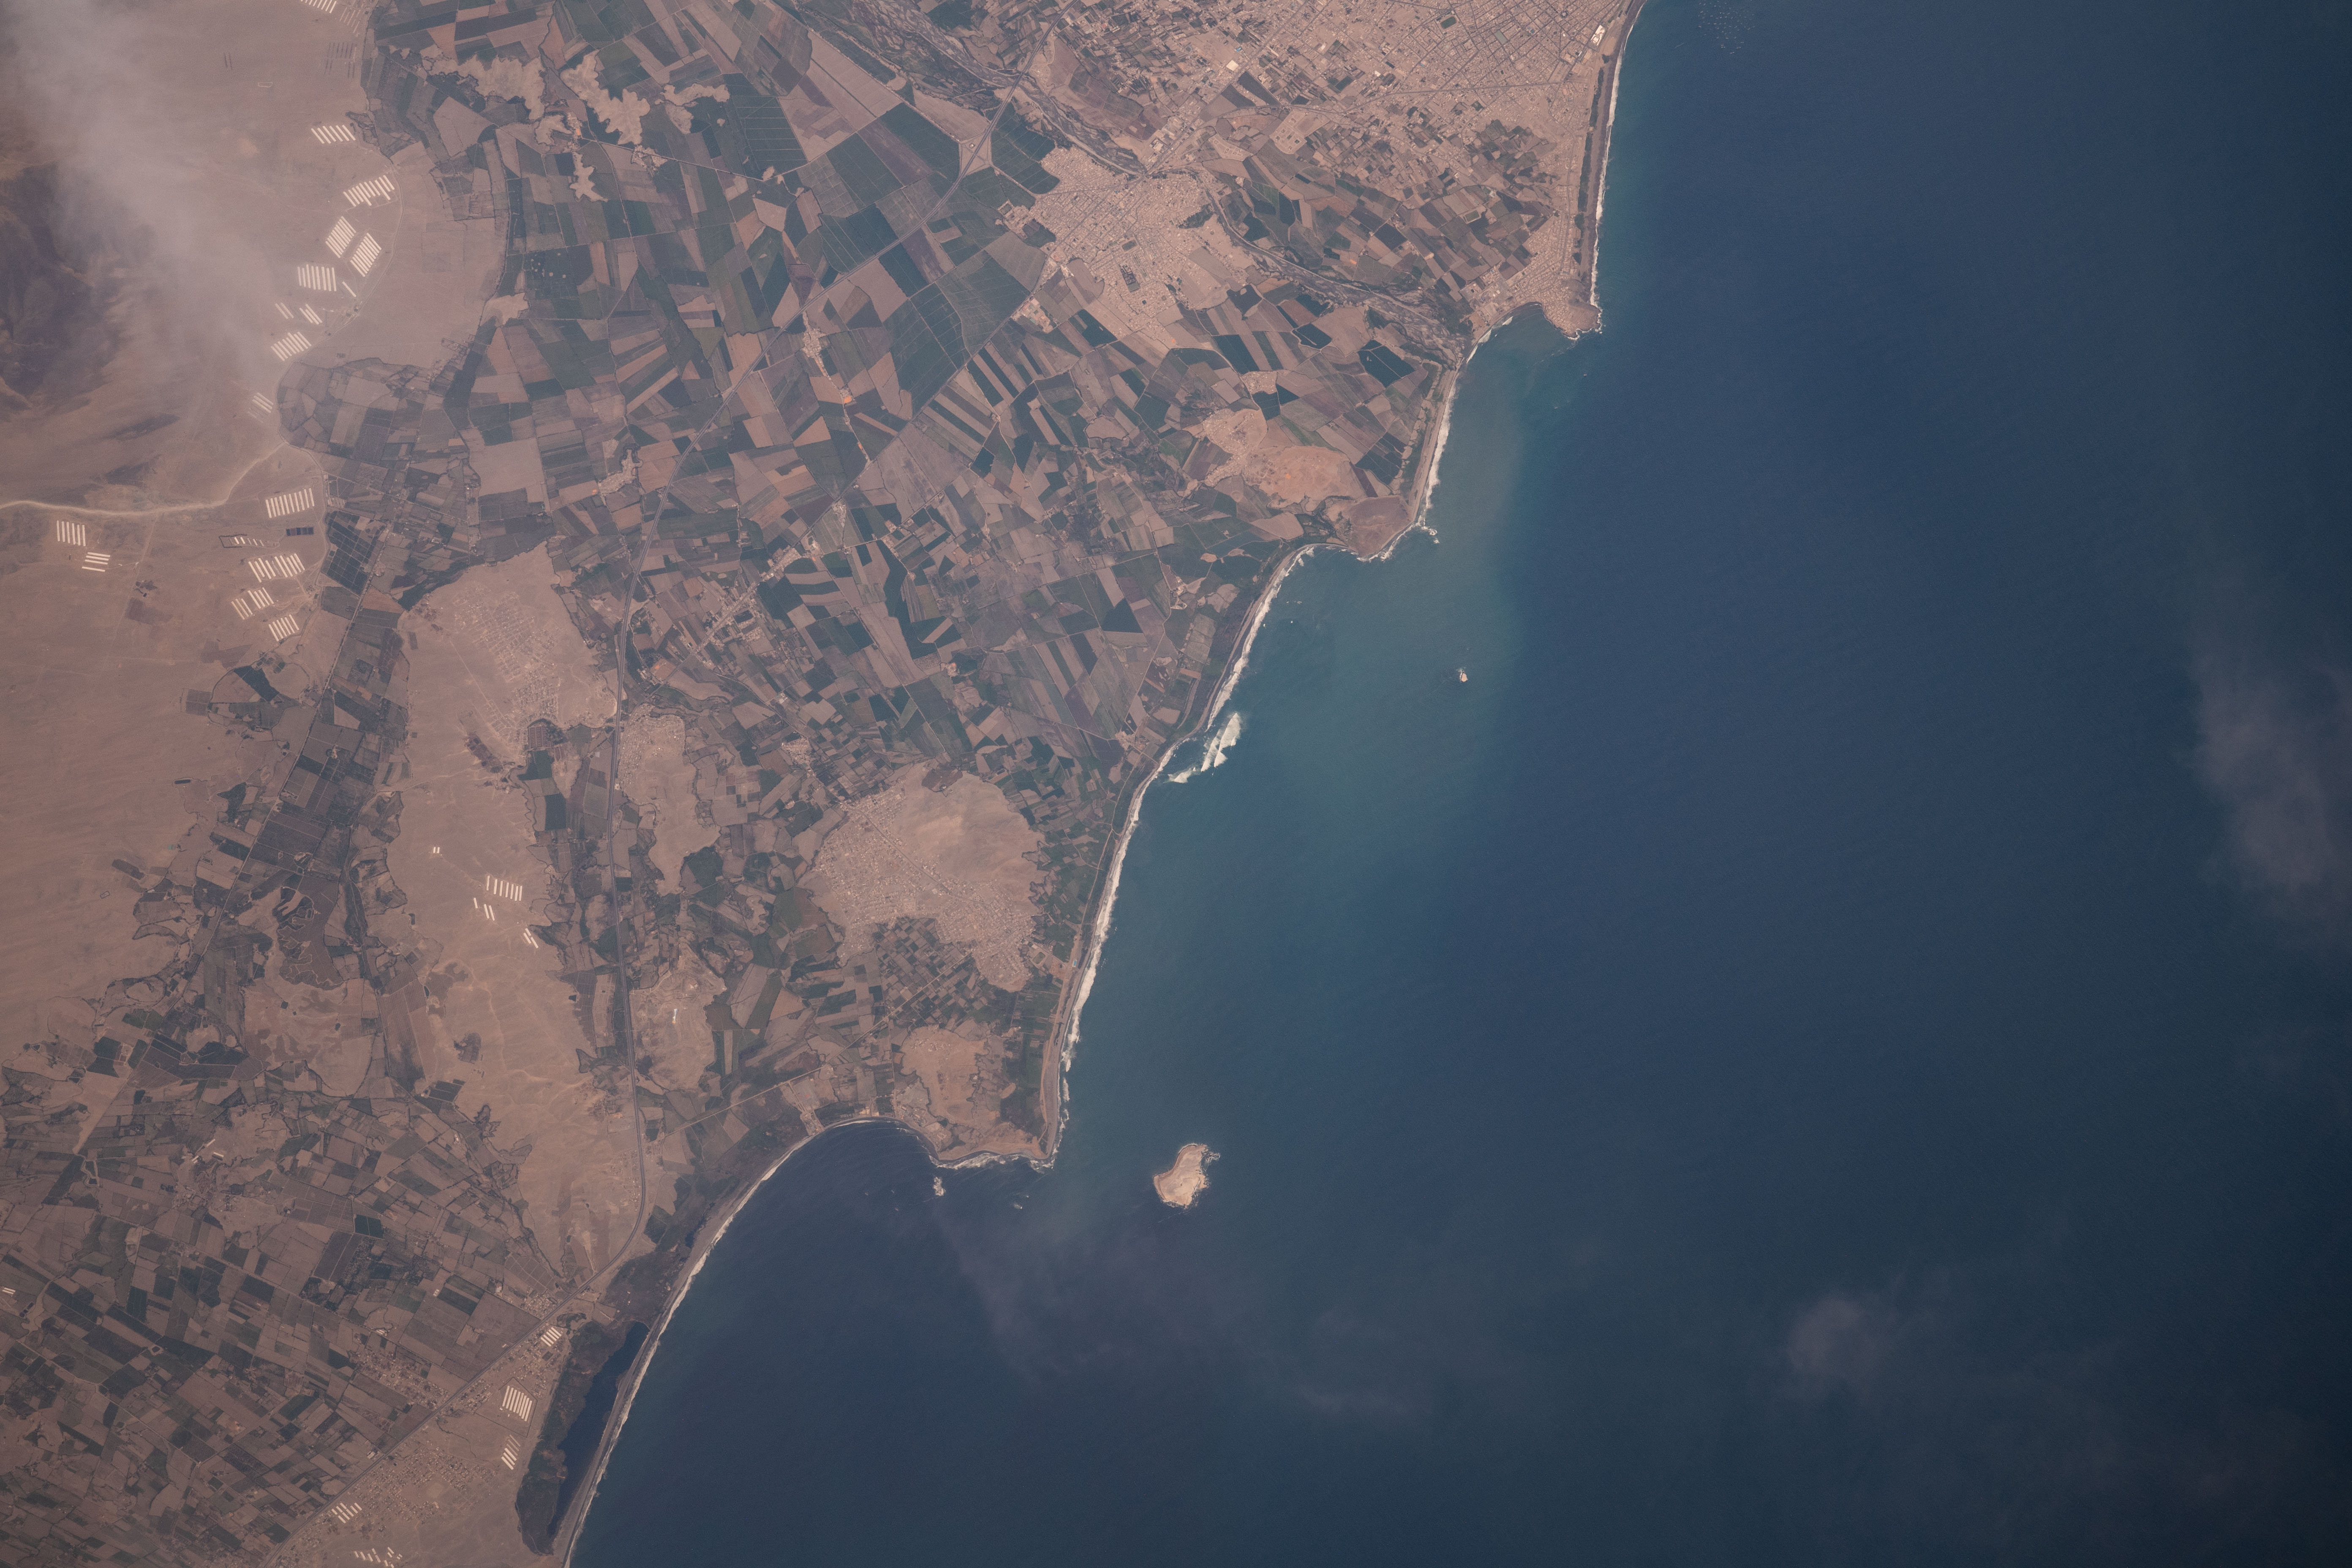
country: PERU
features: RUQUIA
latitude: -11.0
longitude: -77.6
